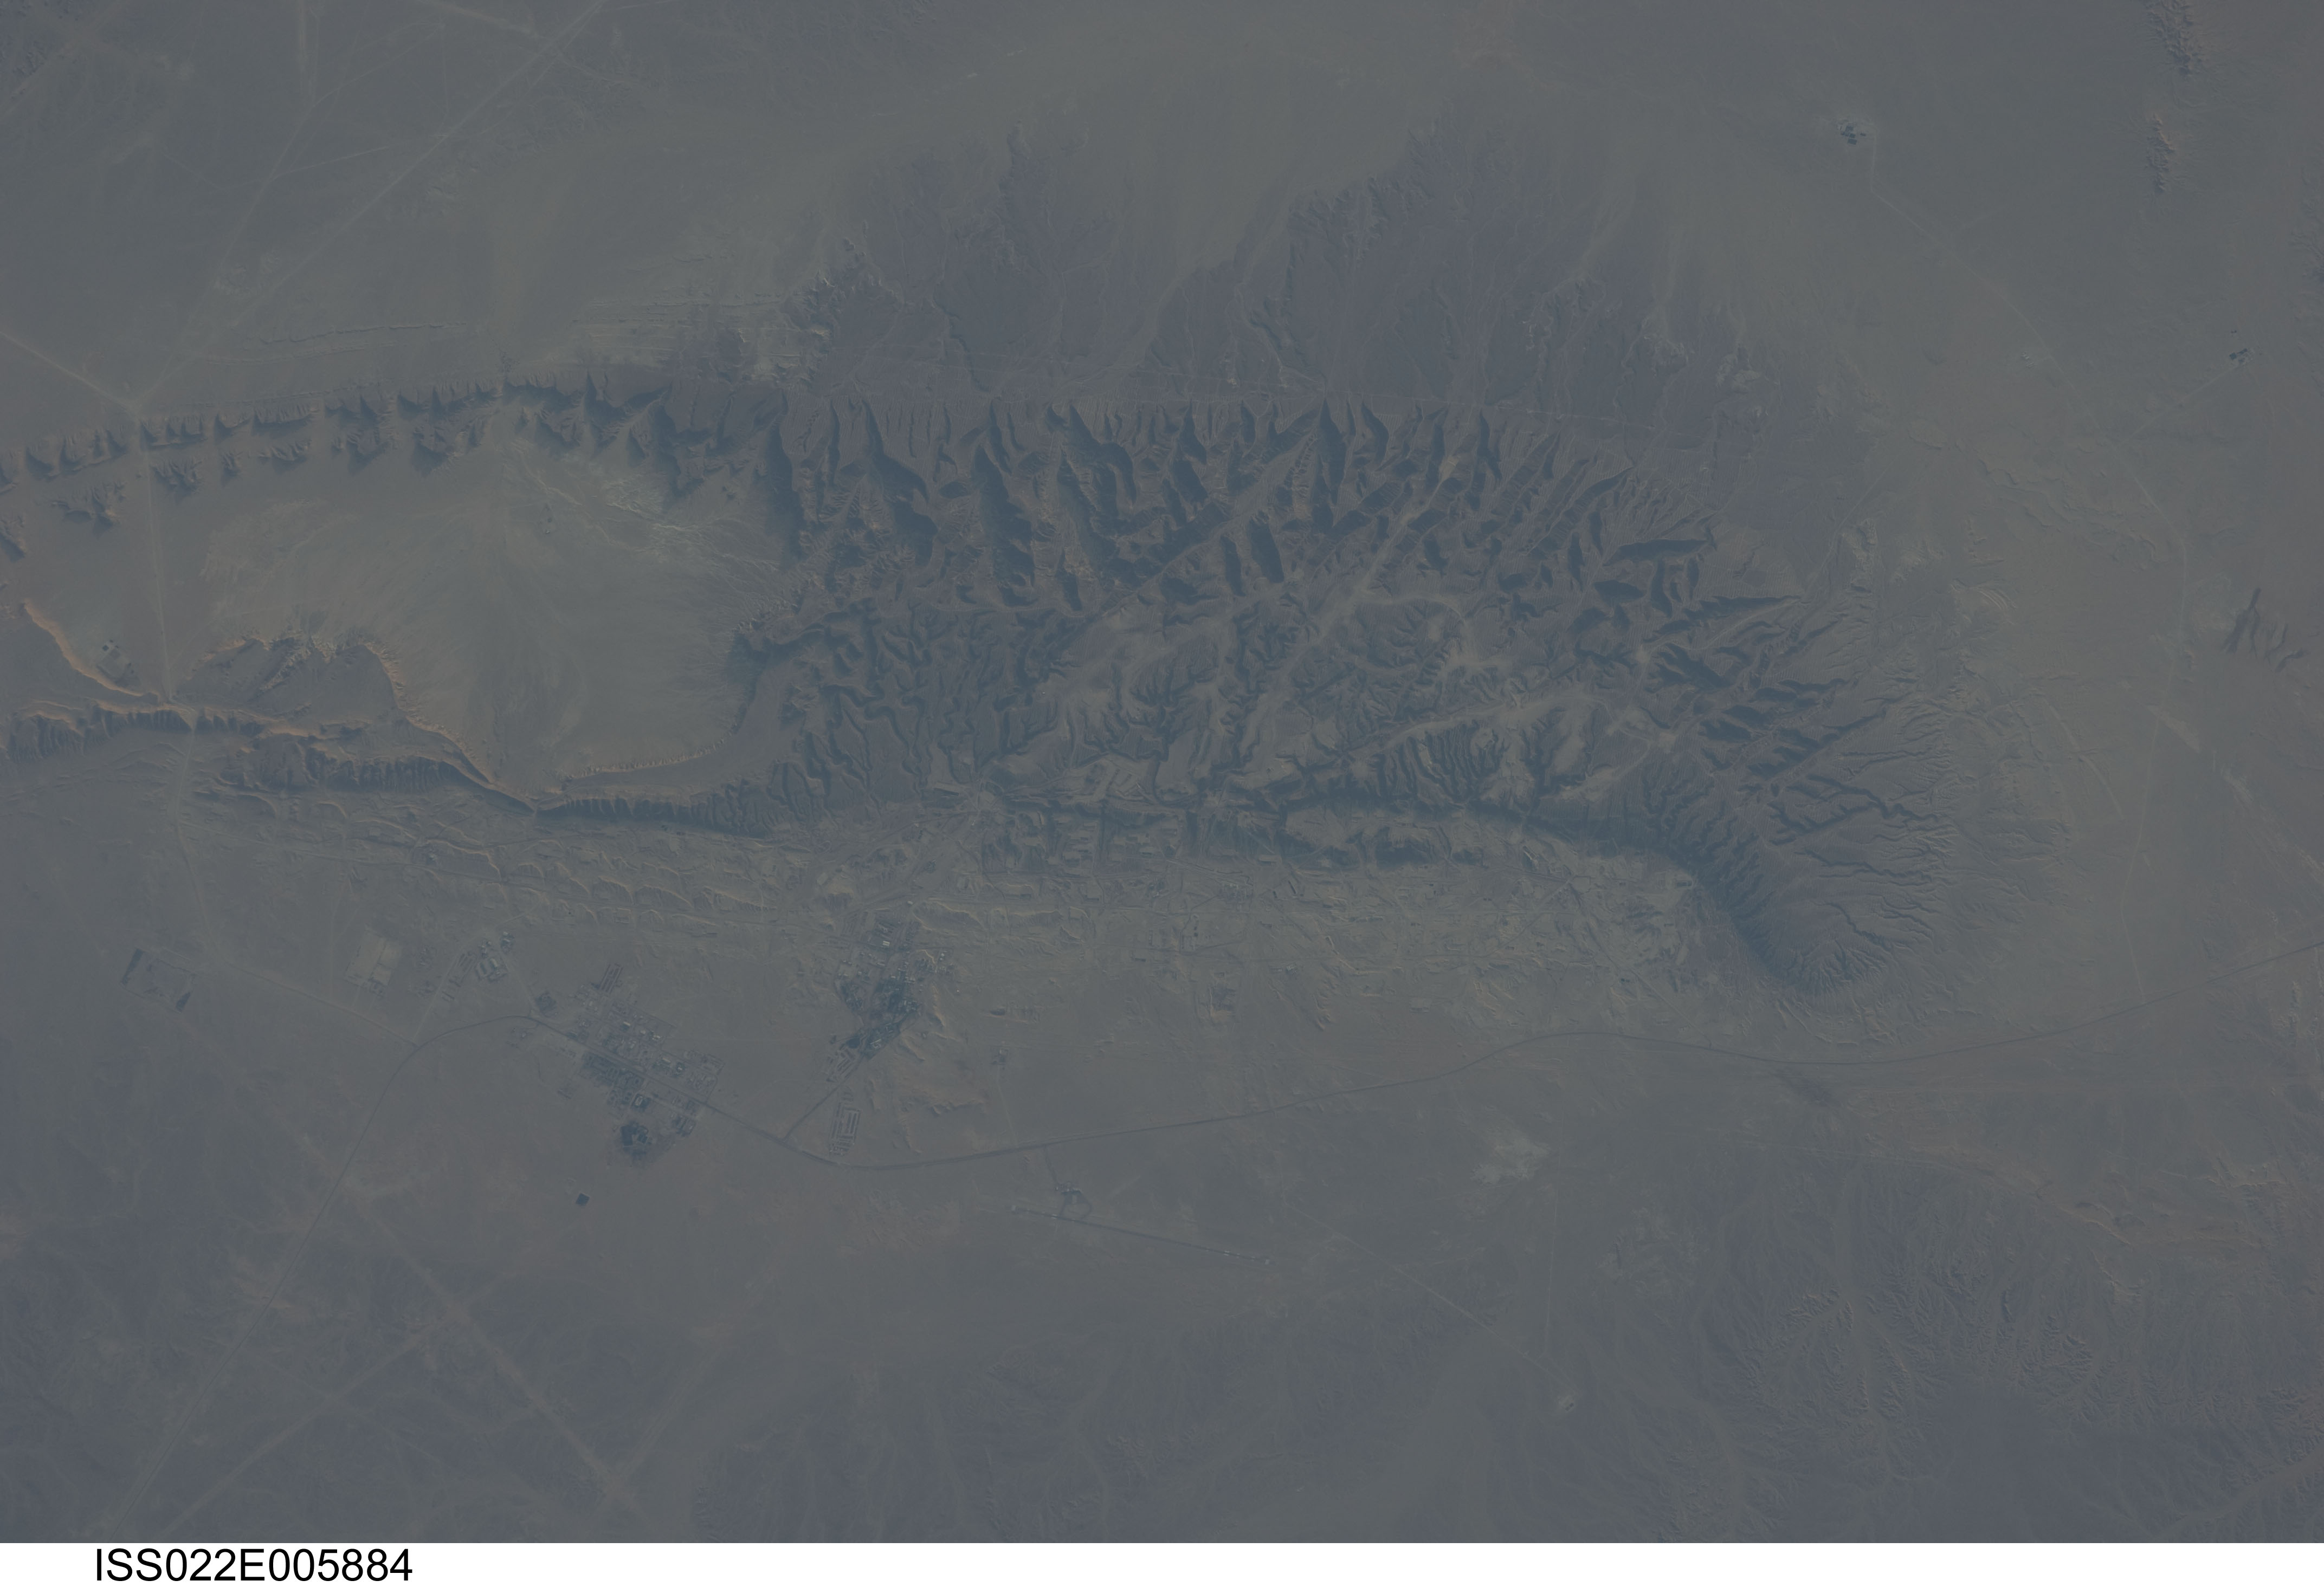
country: OMAN
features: FUHUD, FAHUD MTN., ROAD
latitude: 22.3
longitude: 56.5
